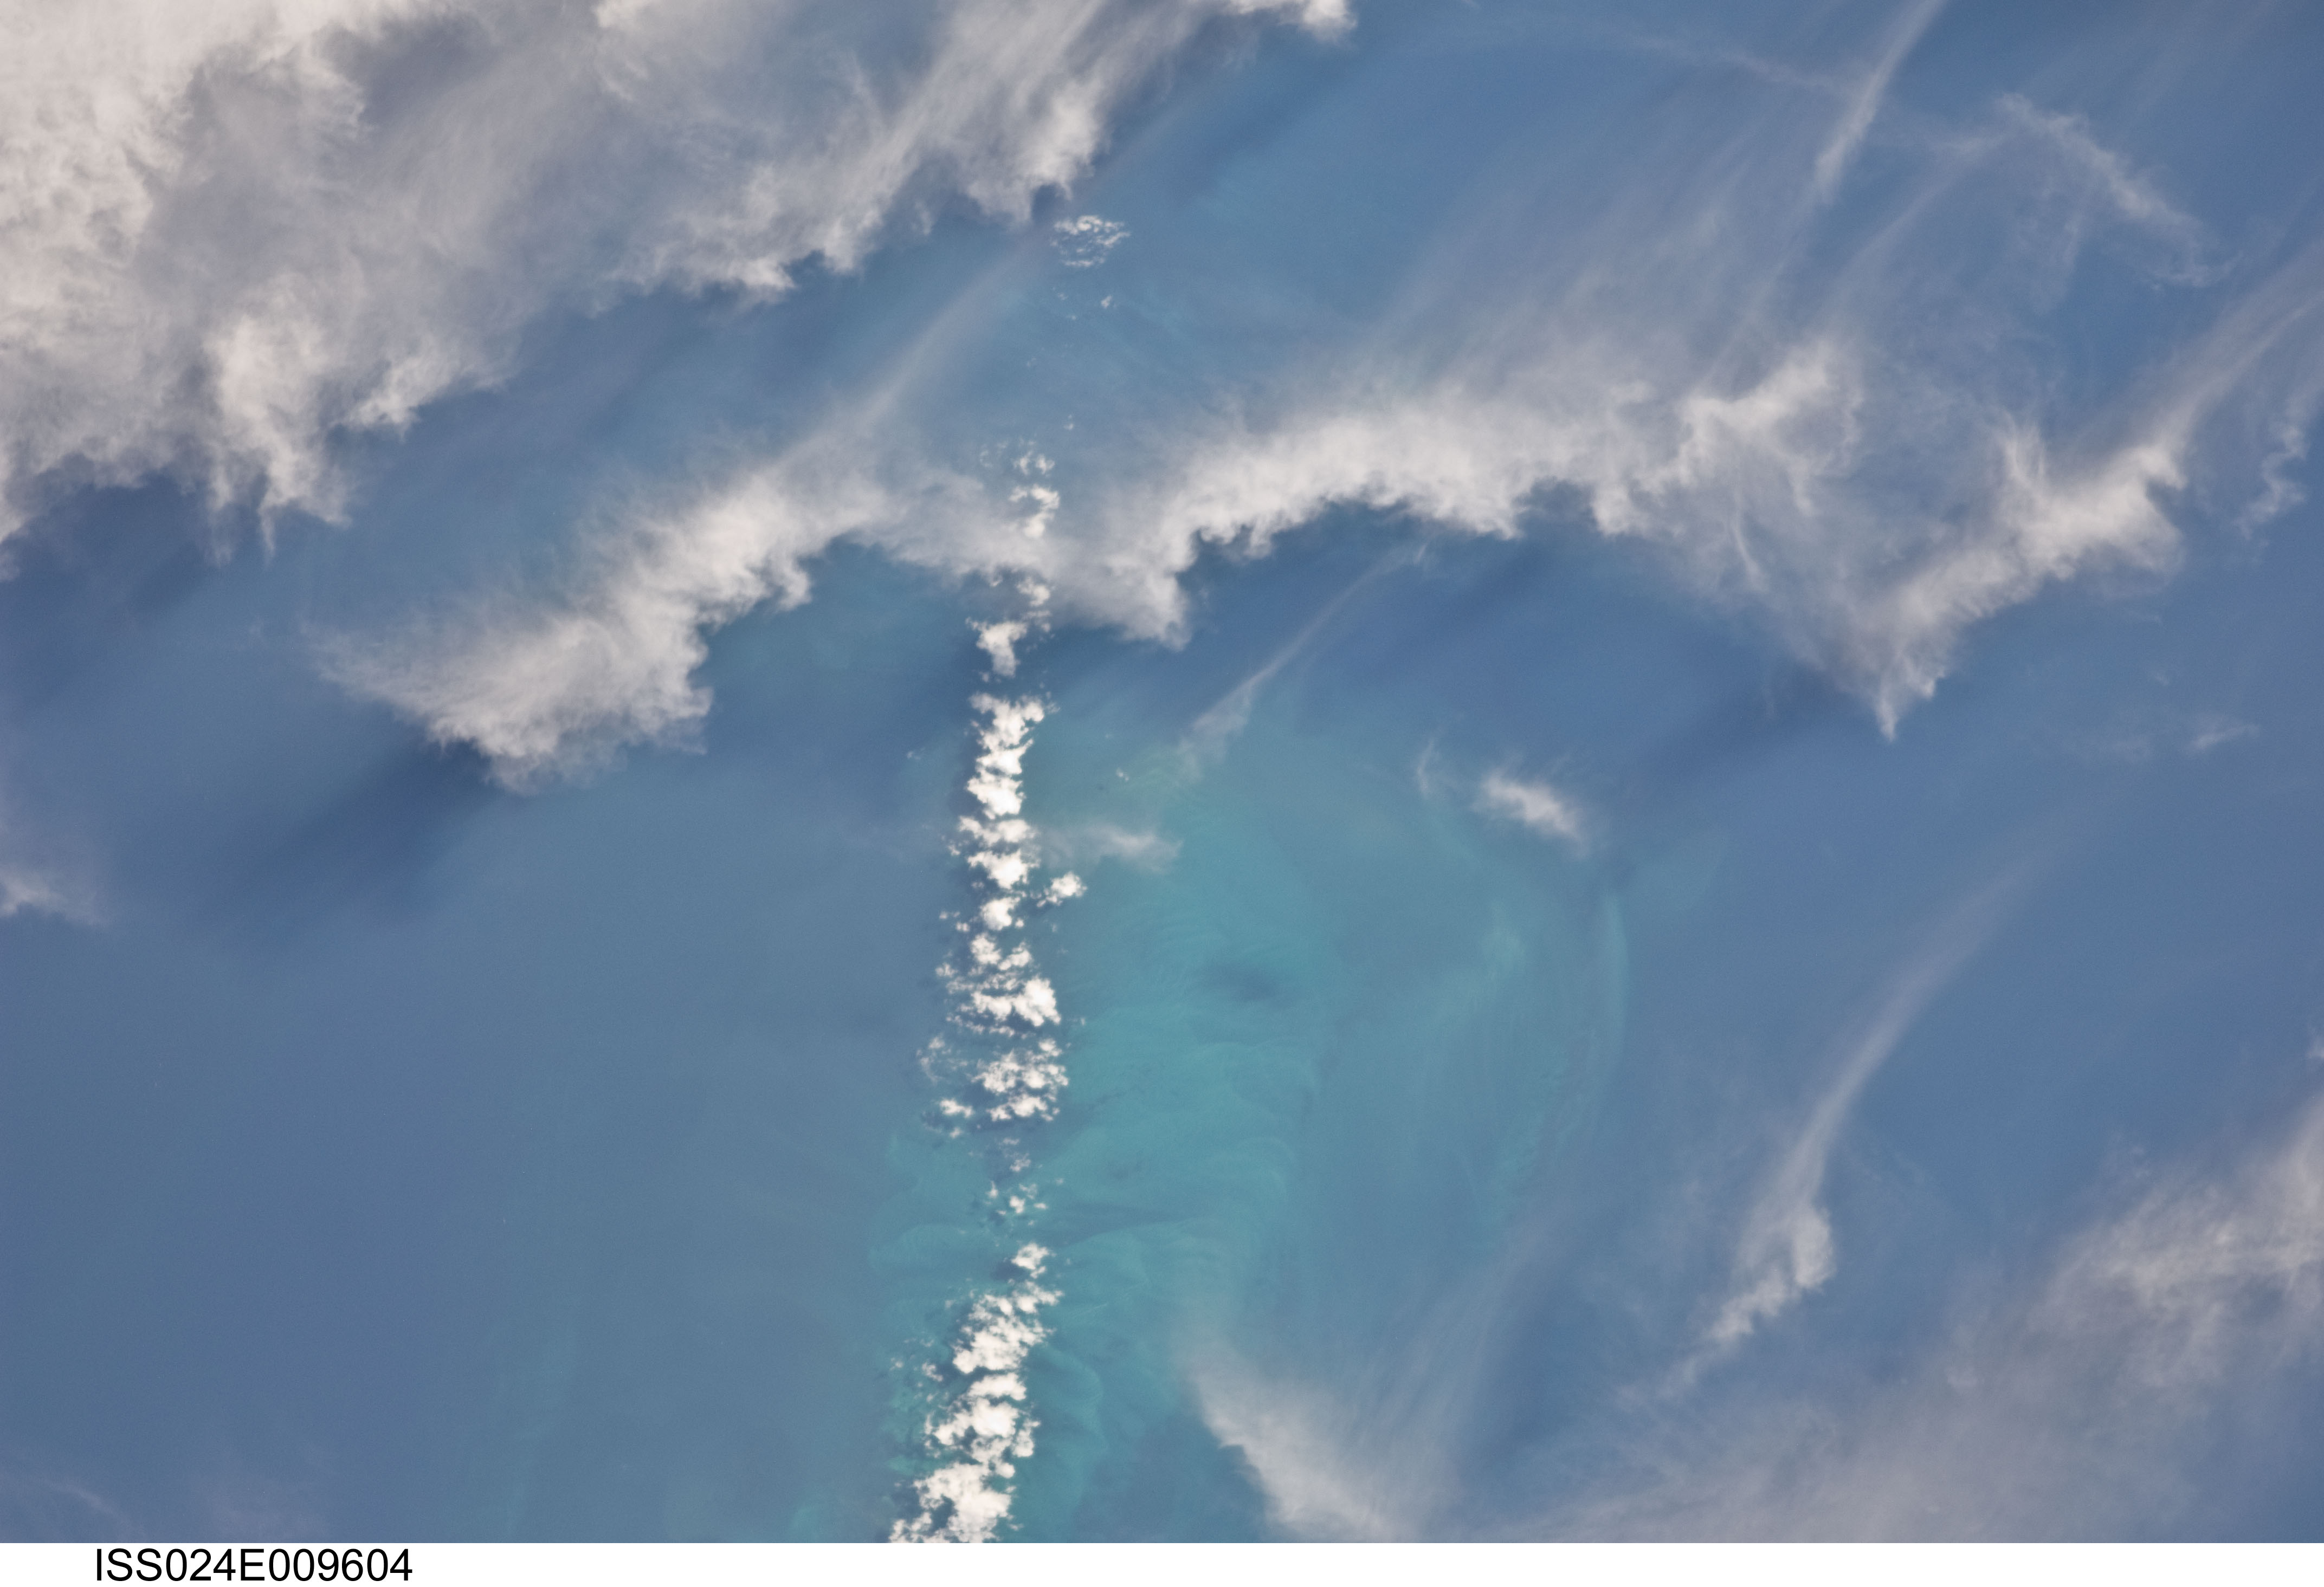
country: USA-FLORIDA
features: FLORIDA KEYS, REEF
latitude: 24.5
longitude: -82.4
